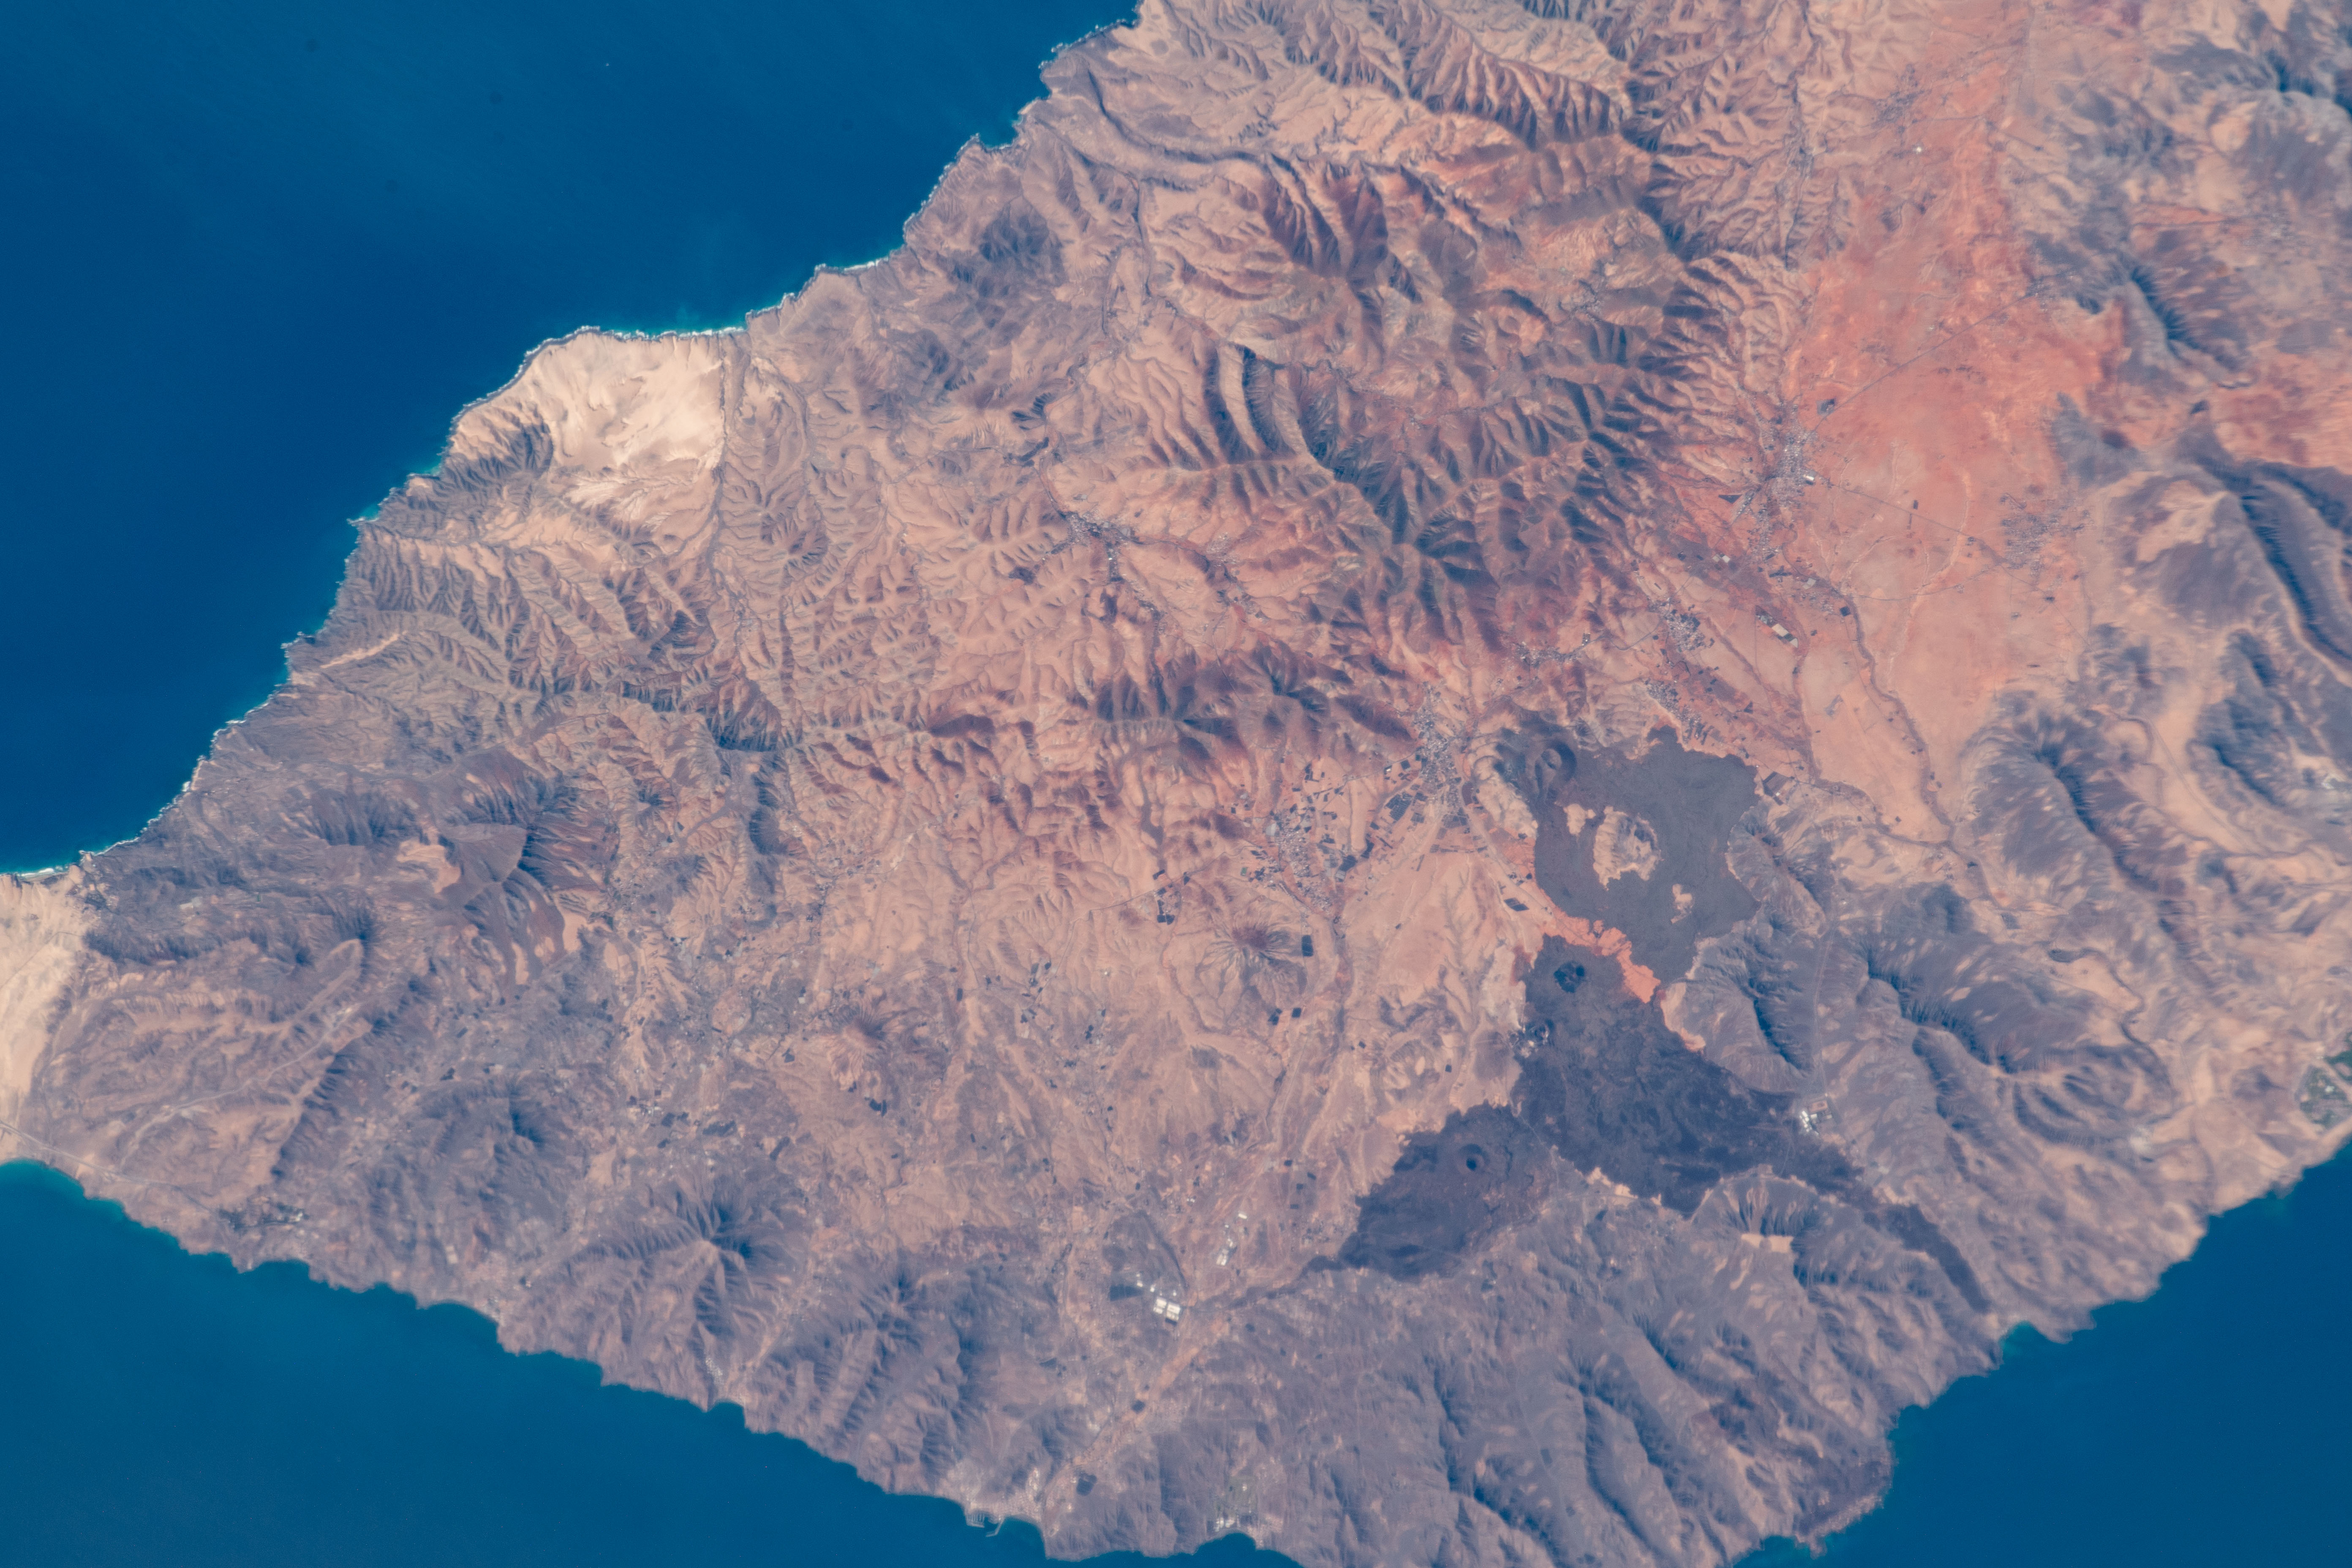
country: CANARY ISLANDS
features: LLANO FLORIDO, TUINEJE, FUERTEVENTURA
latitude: 28.3
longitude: -14.1
